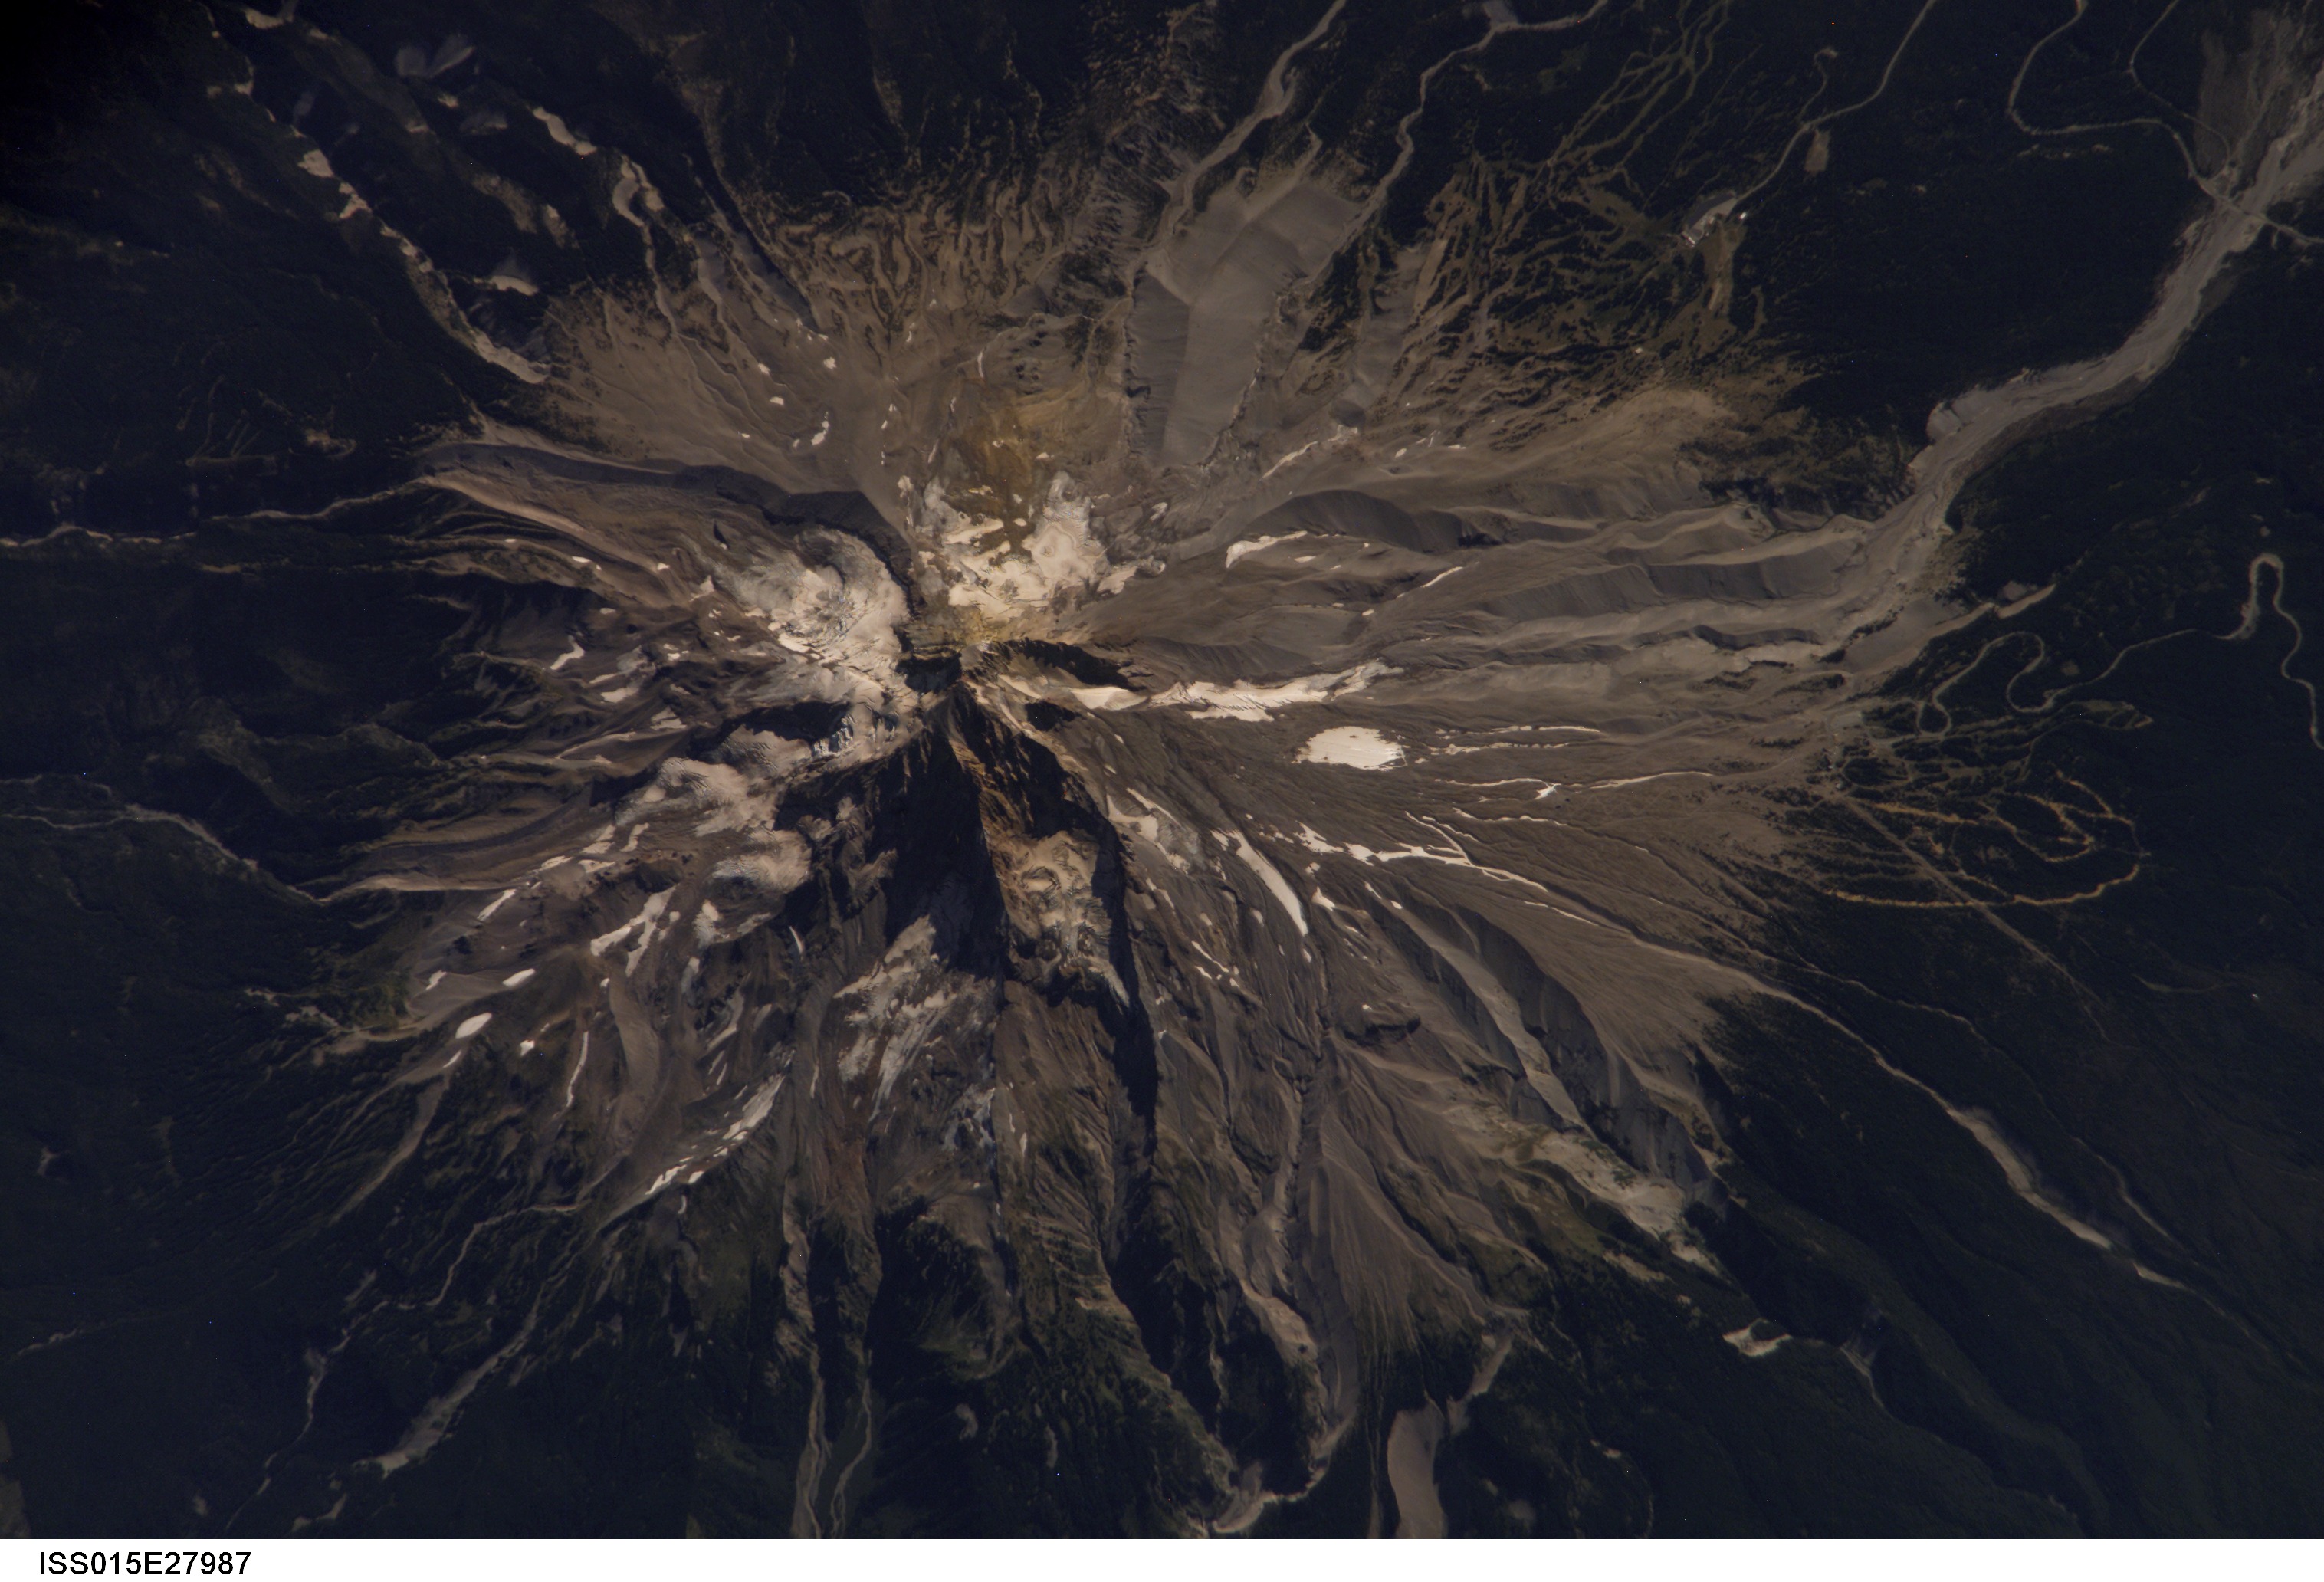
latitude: 45.4
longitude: -121.7
